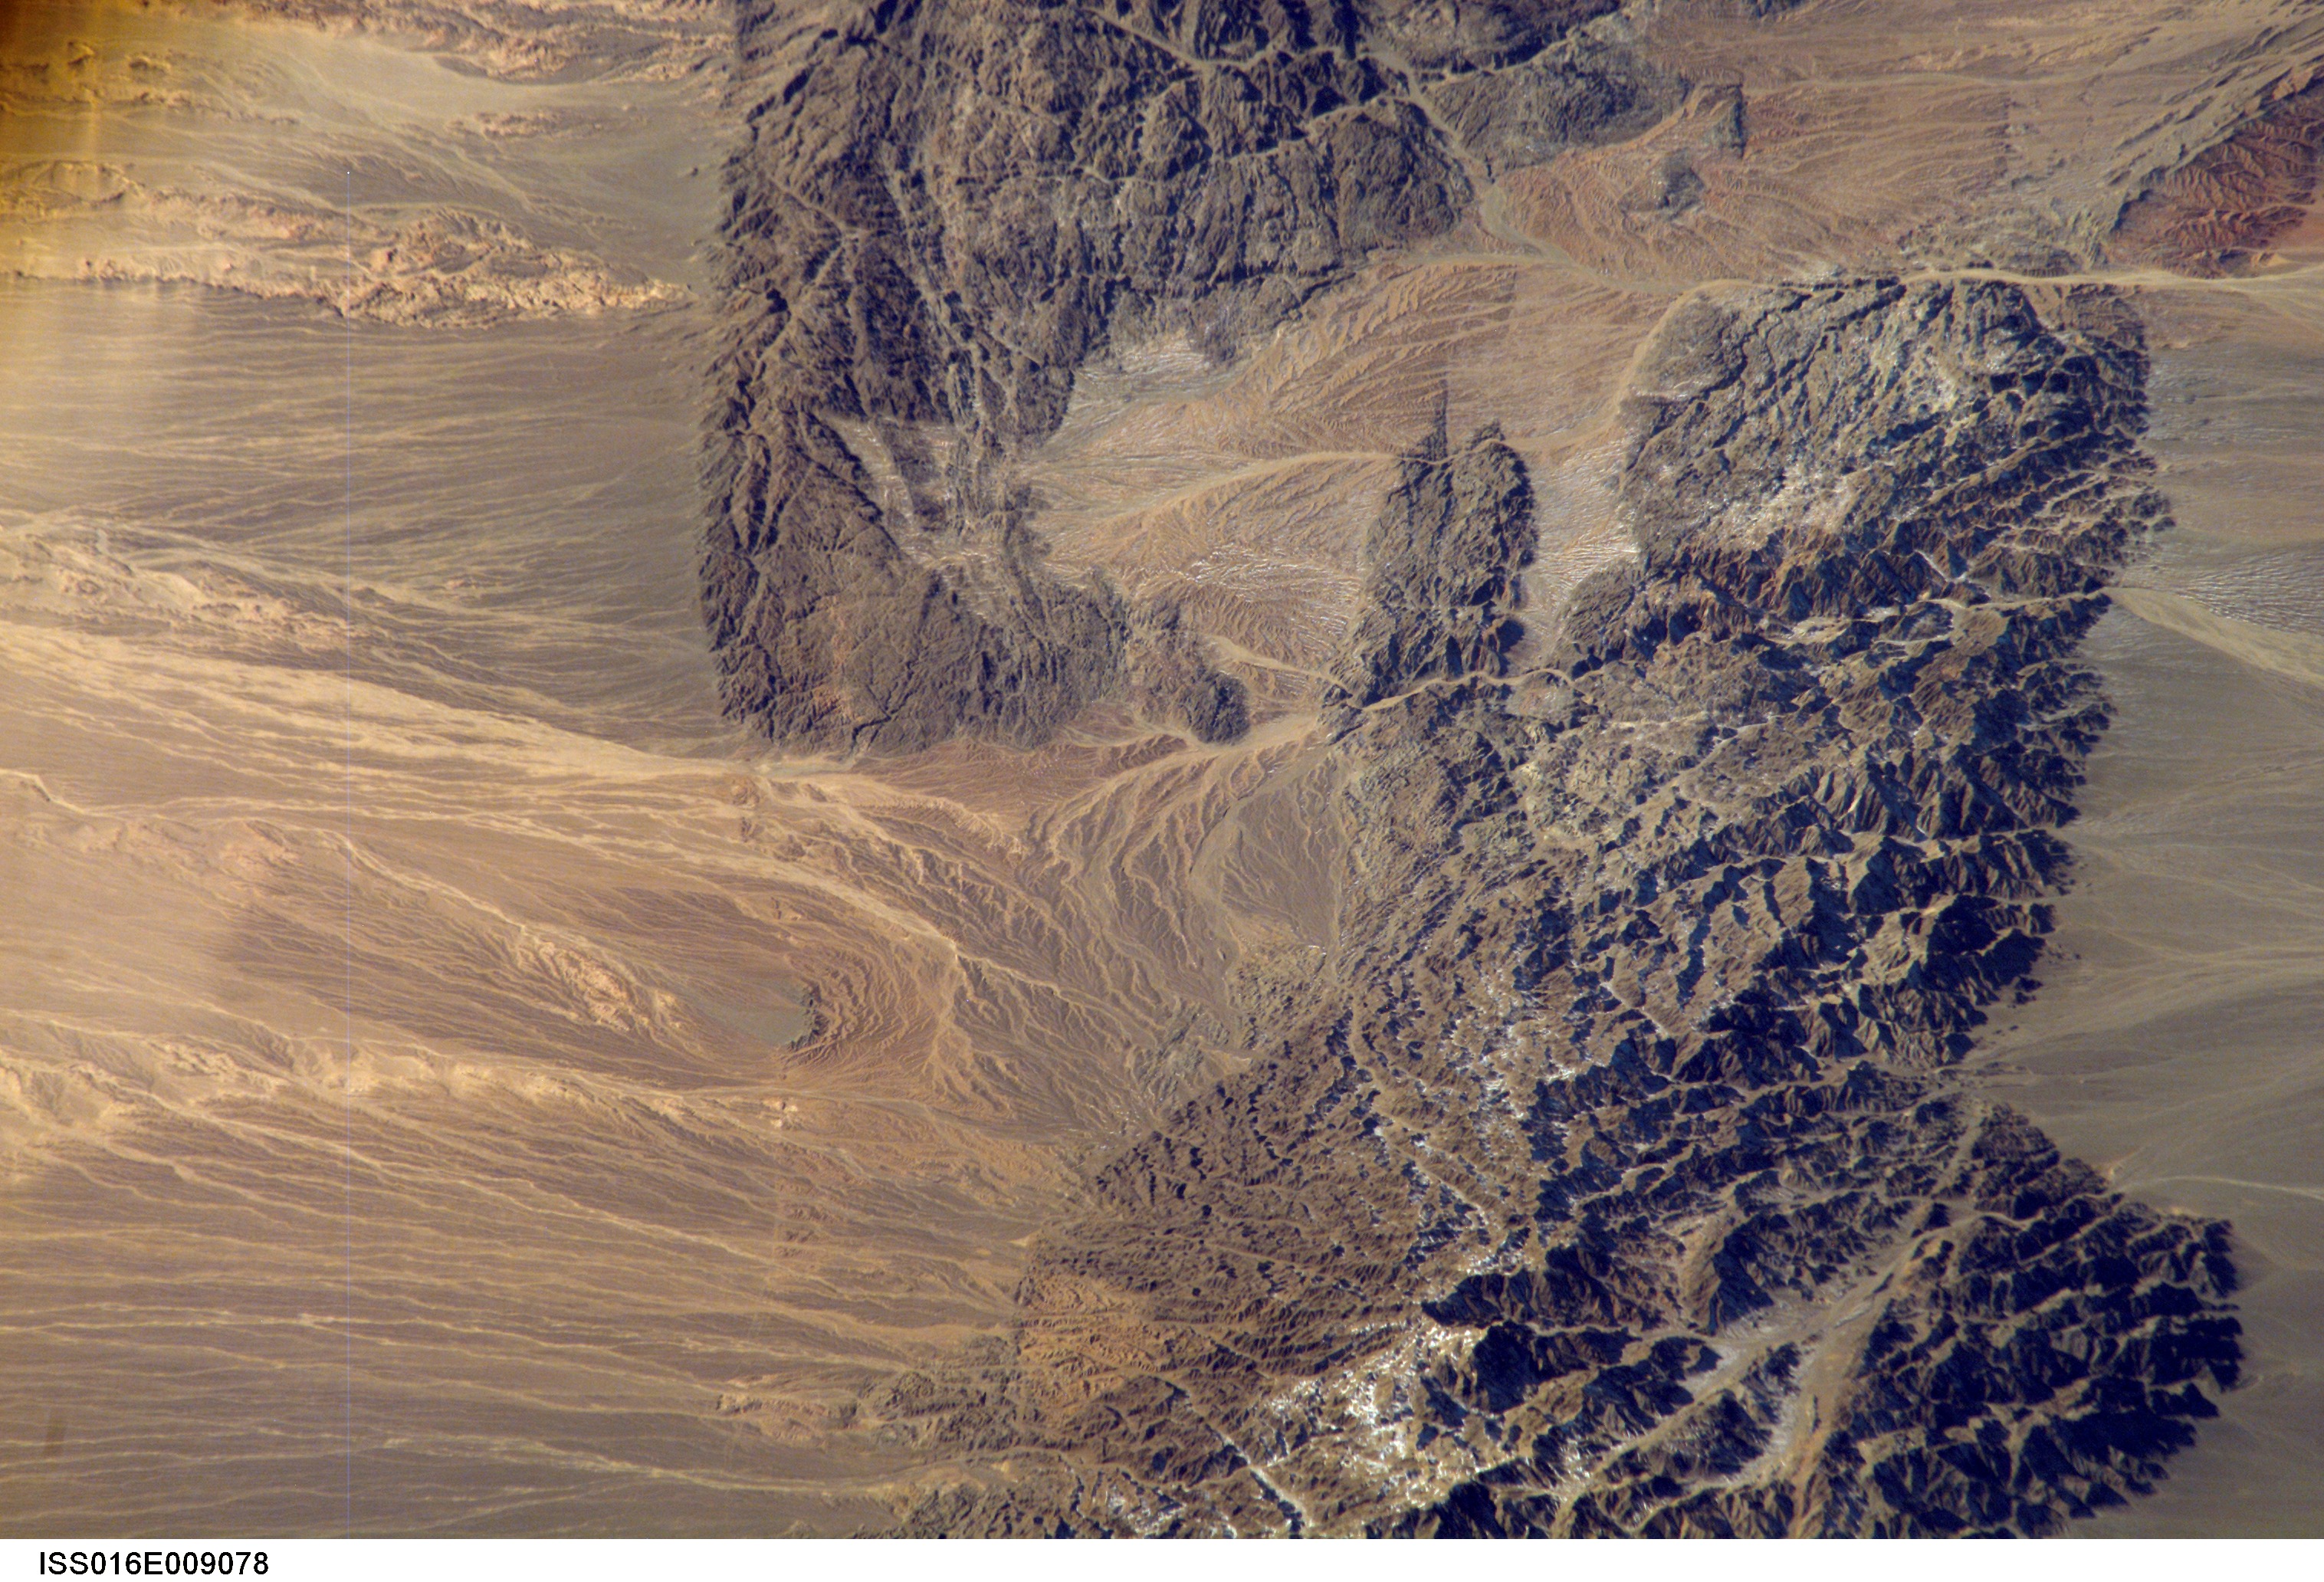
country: MONGOLIA
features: NEMEGT UUL RANGE, ALLUVIAL FANS
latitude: 43.7
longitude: 100.7
